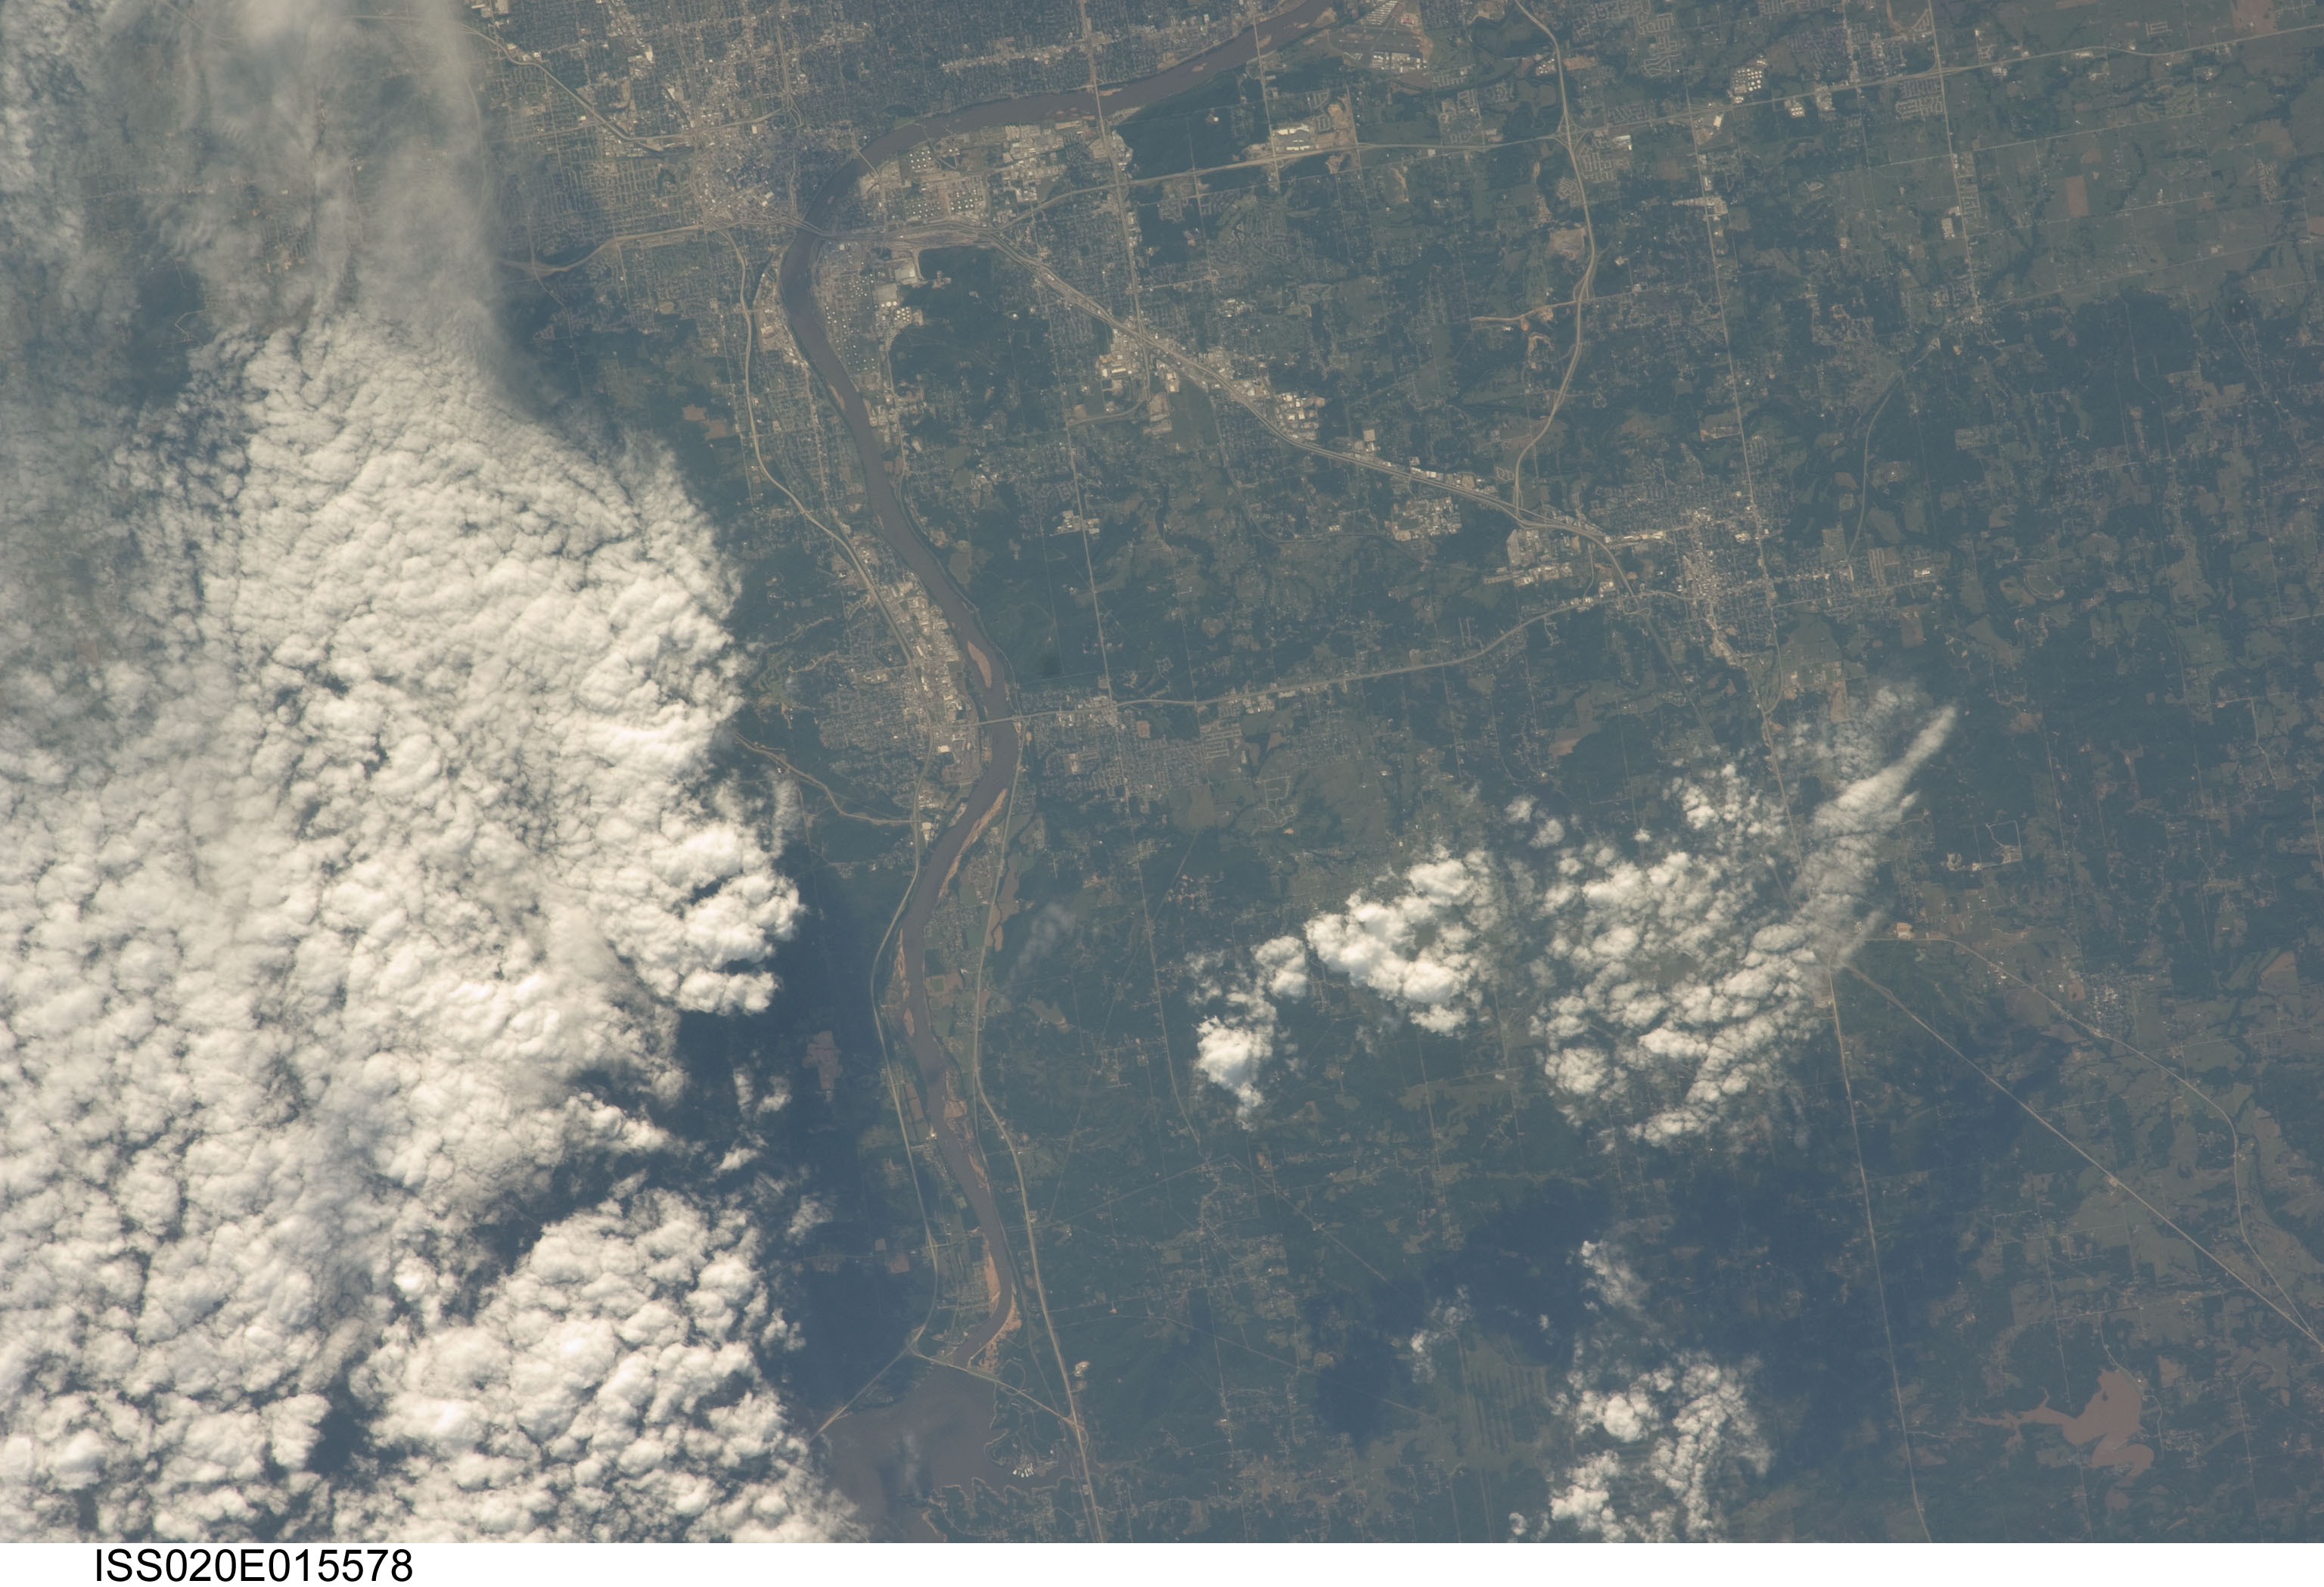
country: USA-OKLAHOMA
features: SAND SPRINGS,CREEK TURNPIKE,ARKANSAS RIVER,JENKS,OKLAHOMA,KEYSTONE STATE PARK,INTERSTATE 44,TULSA,PRATTVILLE,SAPULPA,OAKHURST
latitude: 36.1
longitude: -96.1
